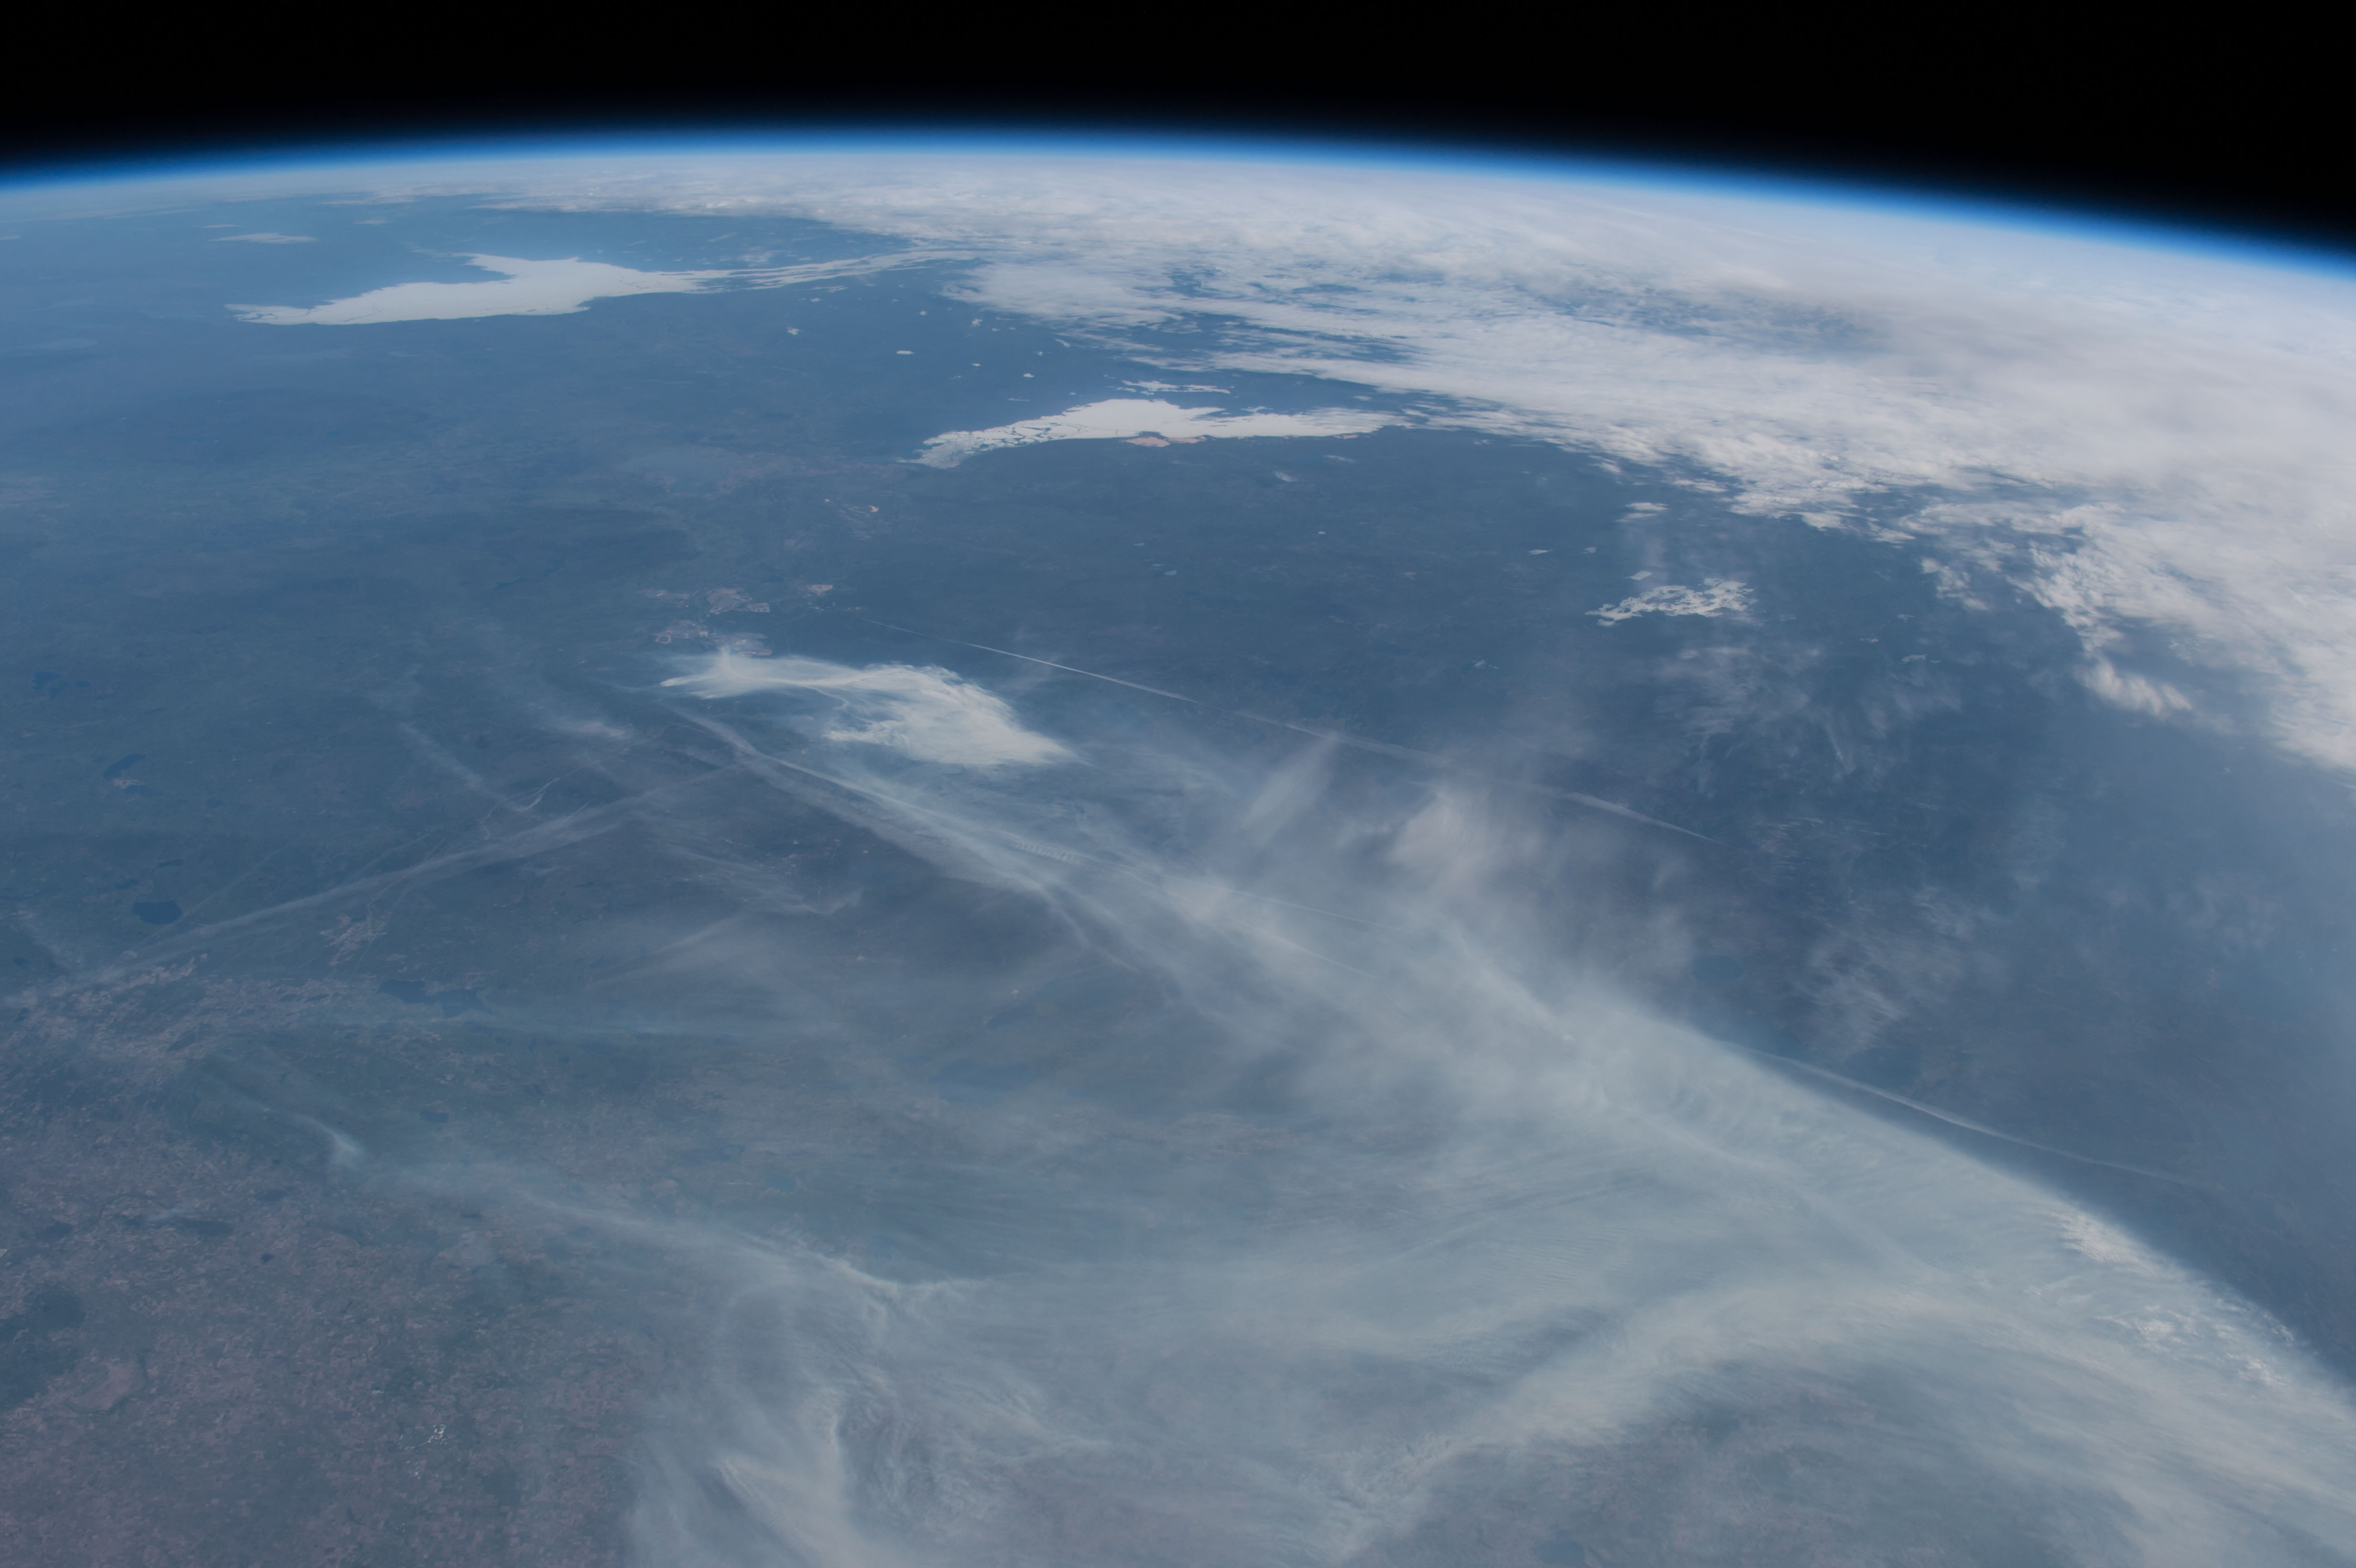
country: CANADA-A
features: PAN-FORT MCMURRAY AREA, FIRE PLUMES, L. ATHABASCA, GREAT SLAVE L., ICE
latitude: 56.5
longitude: -110.5
